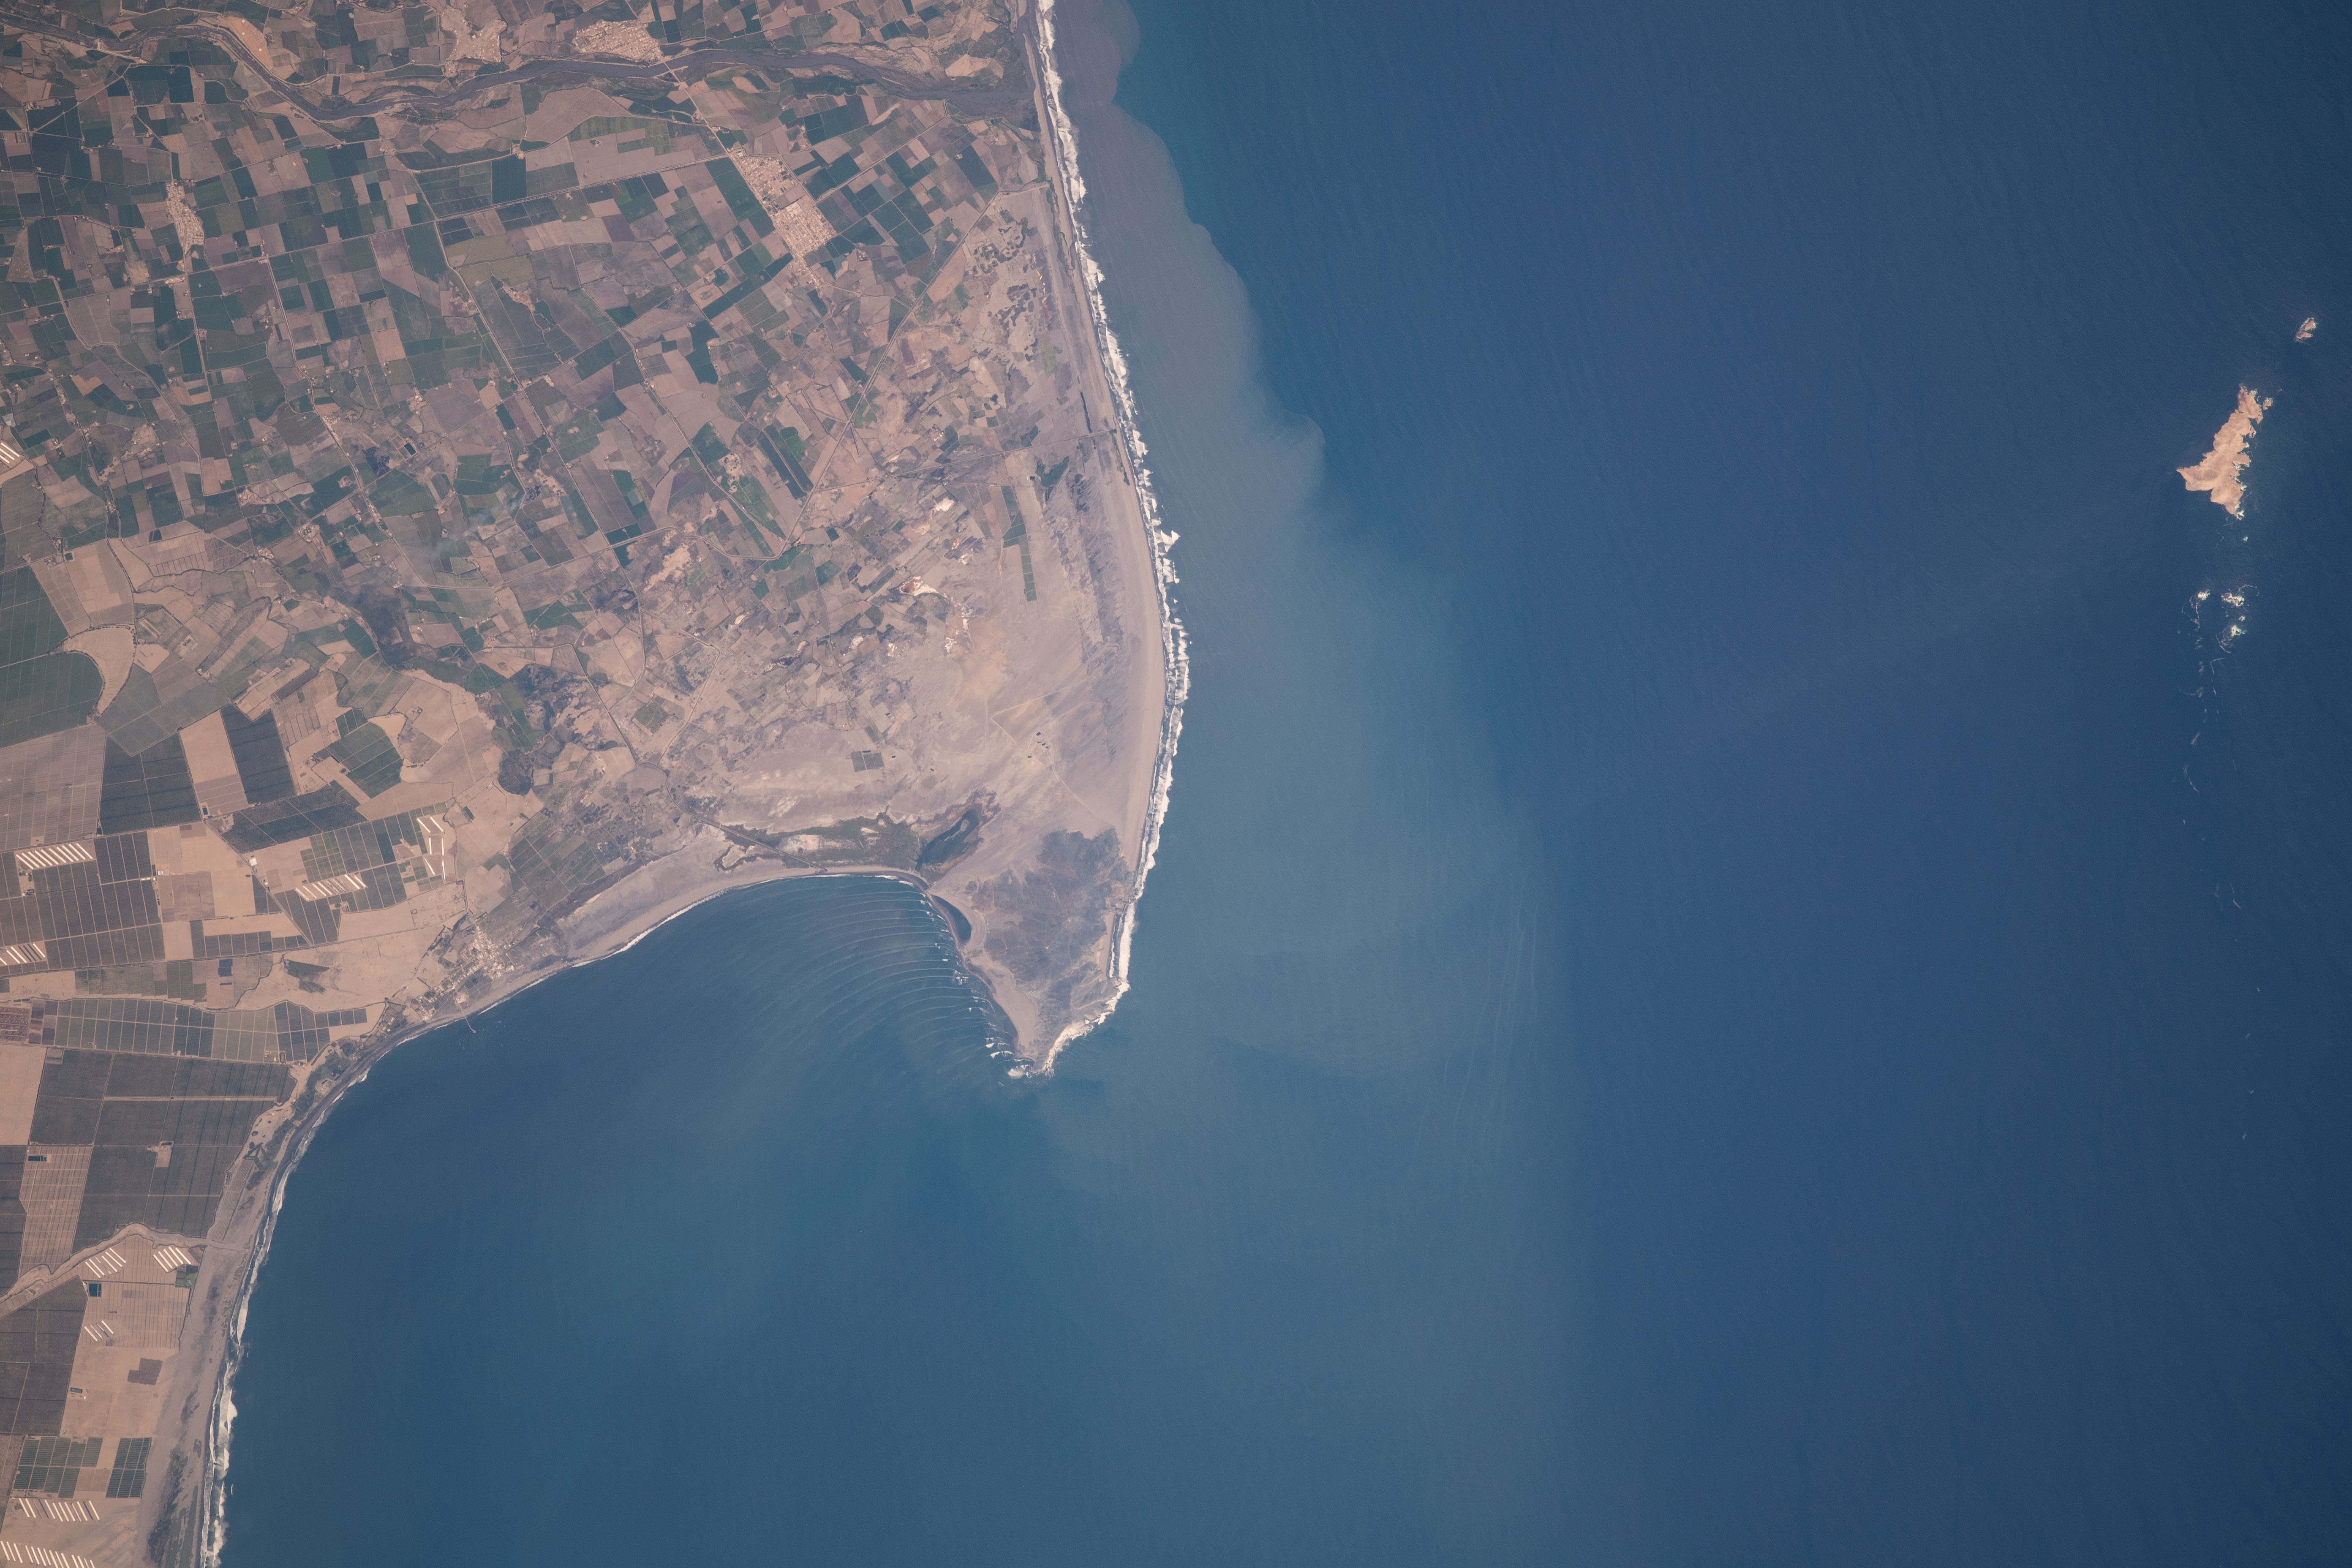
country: PERU
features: COASTLINE
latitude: -8.4
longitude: -78.9
